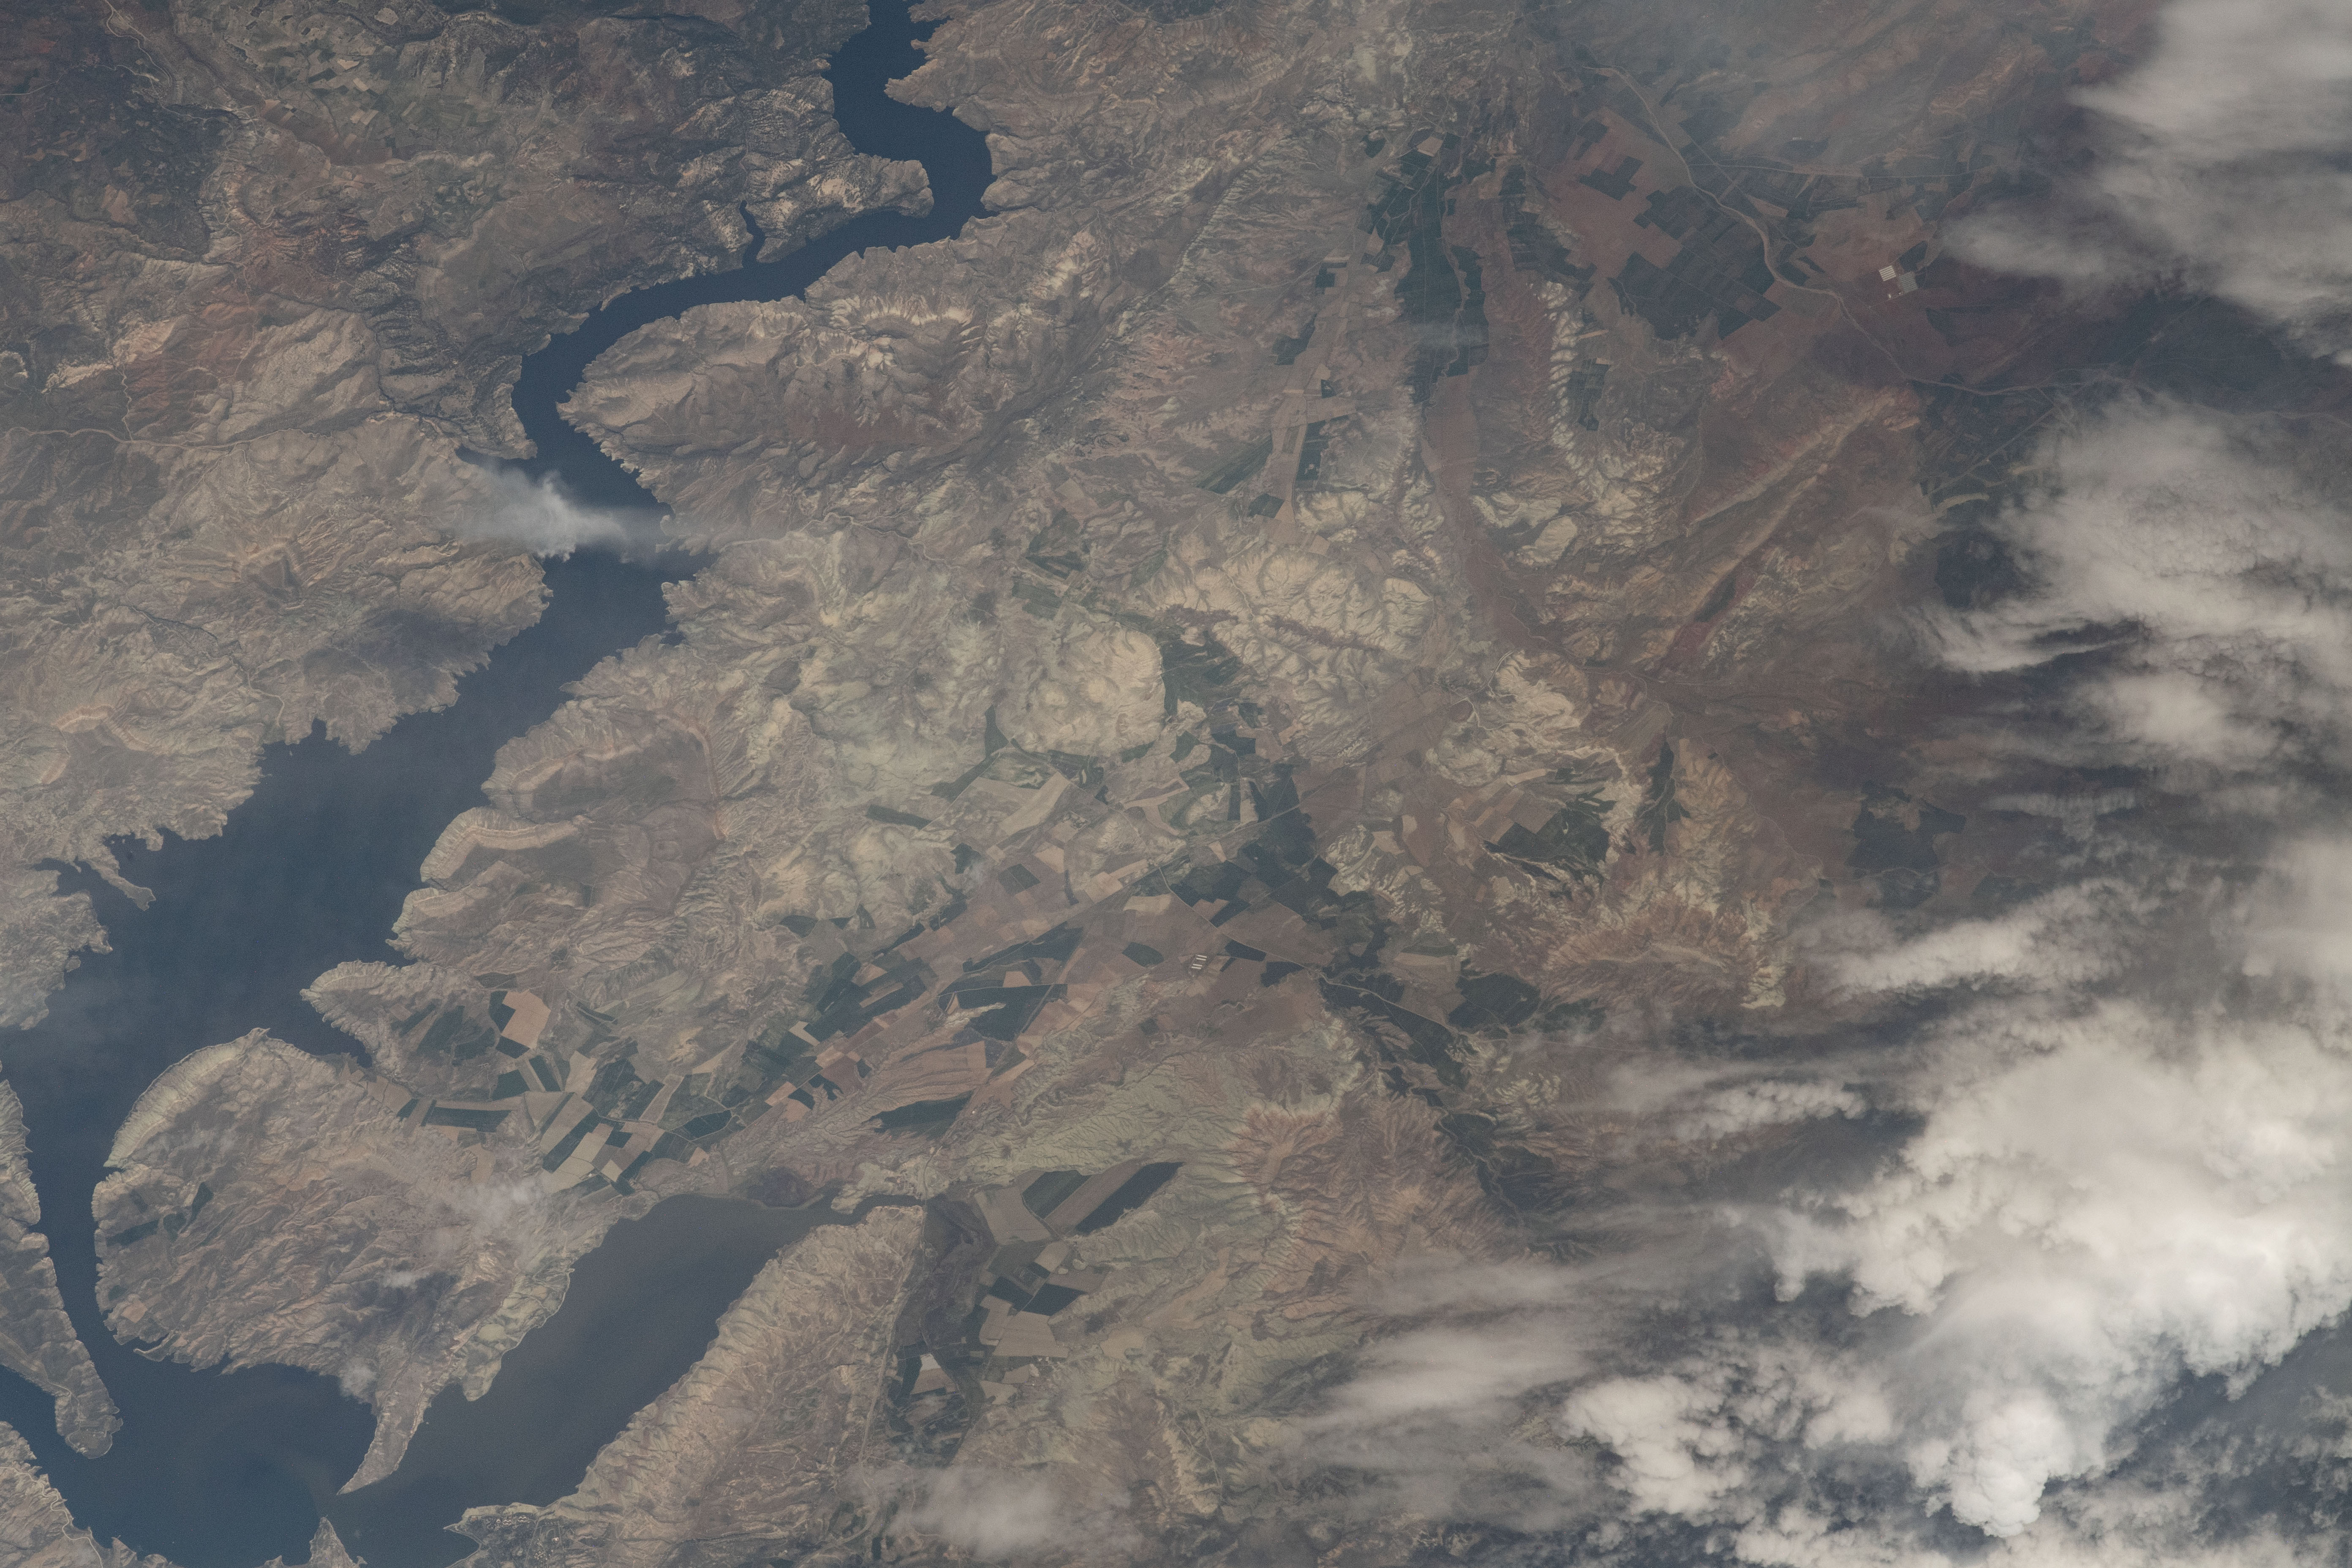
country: TURKEY
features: SARIYAR DAM, SAKARYA RIVER, PLATEAU, VALLEYS
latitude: 40.1
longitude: 31.6
